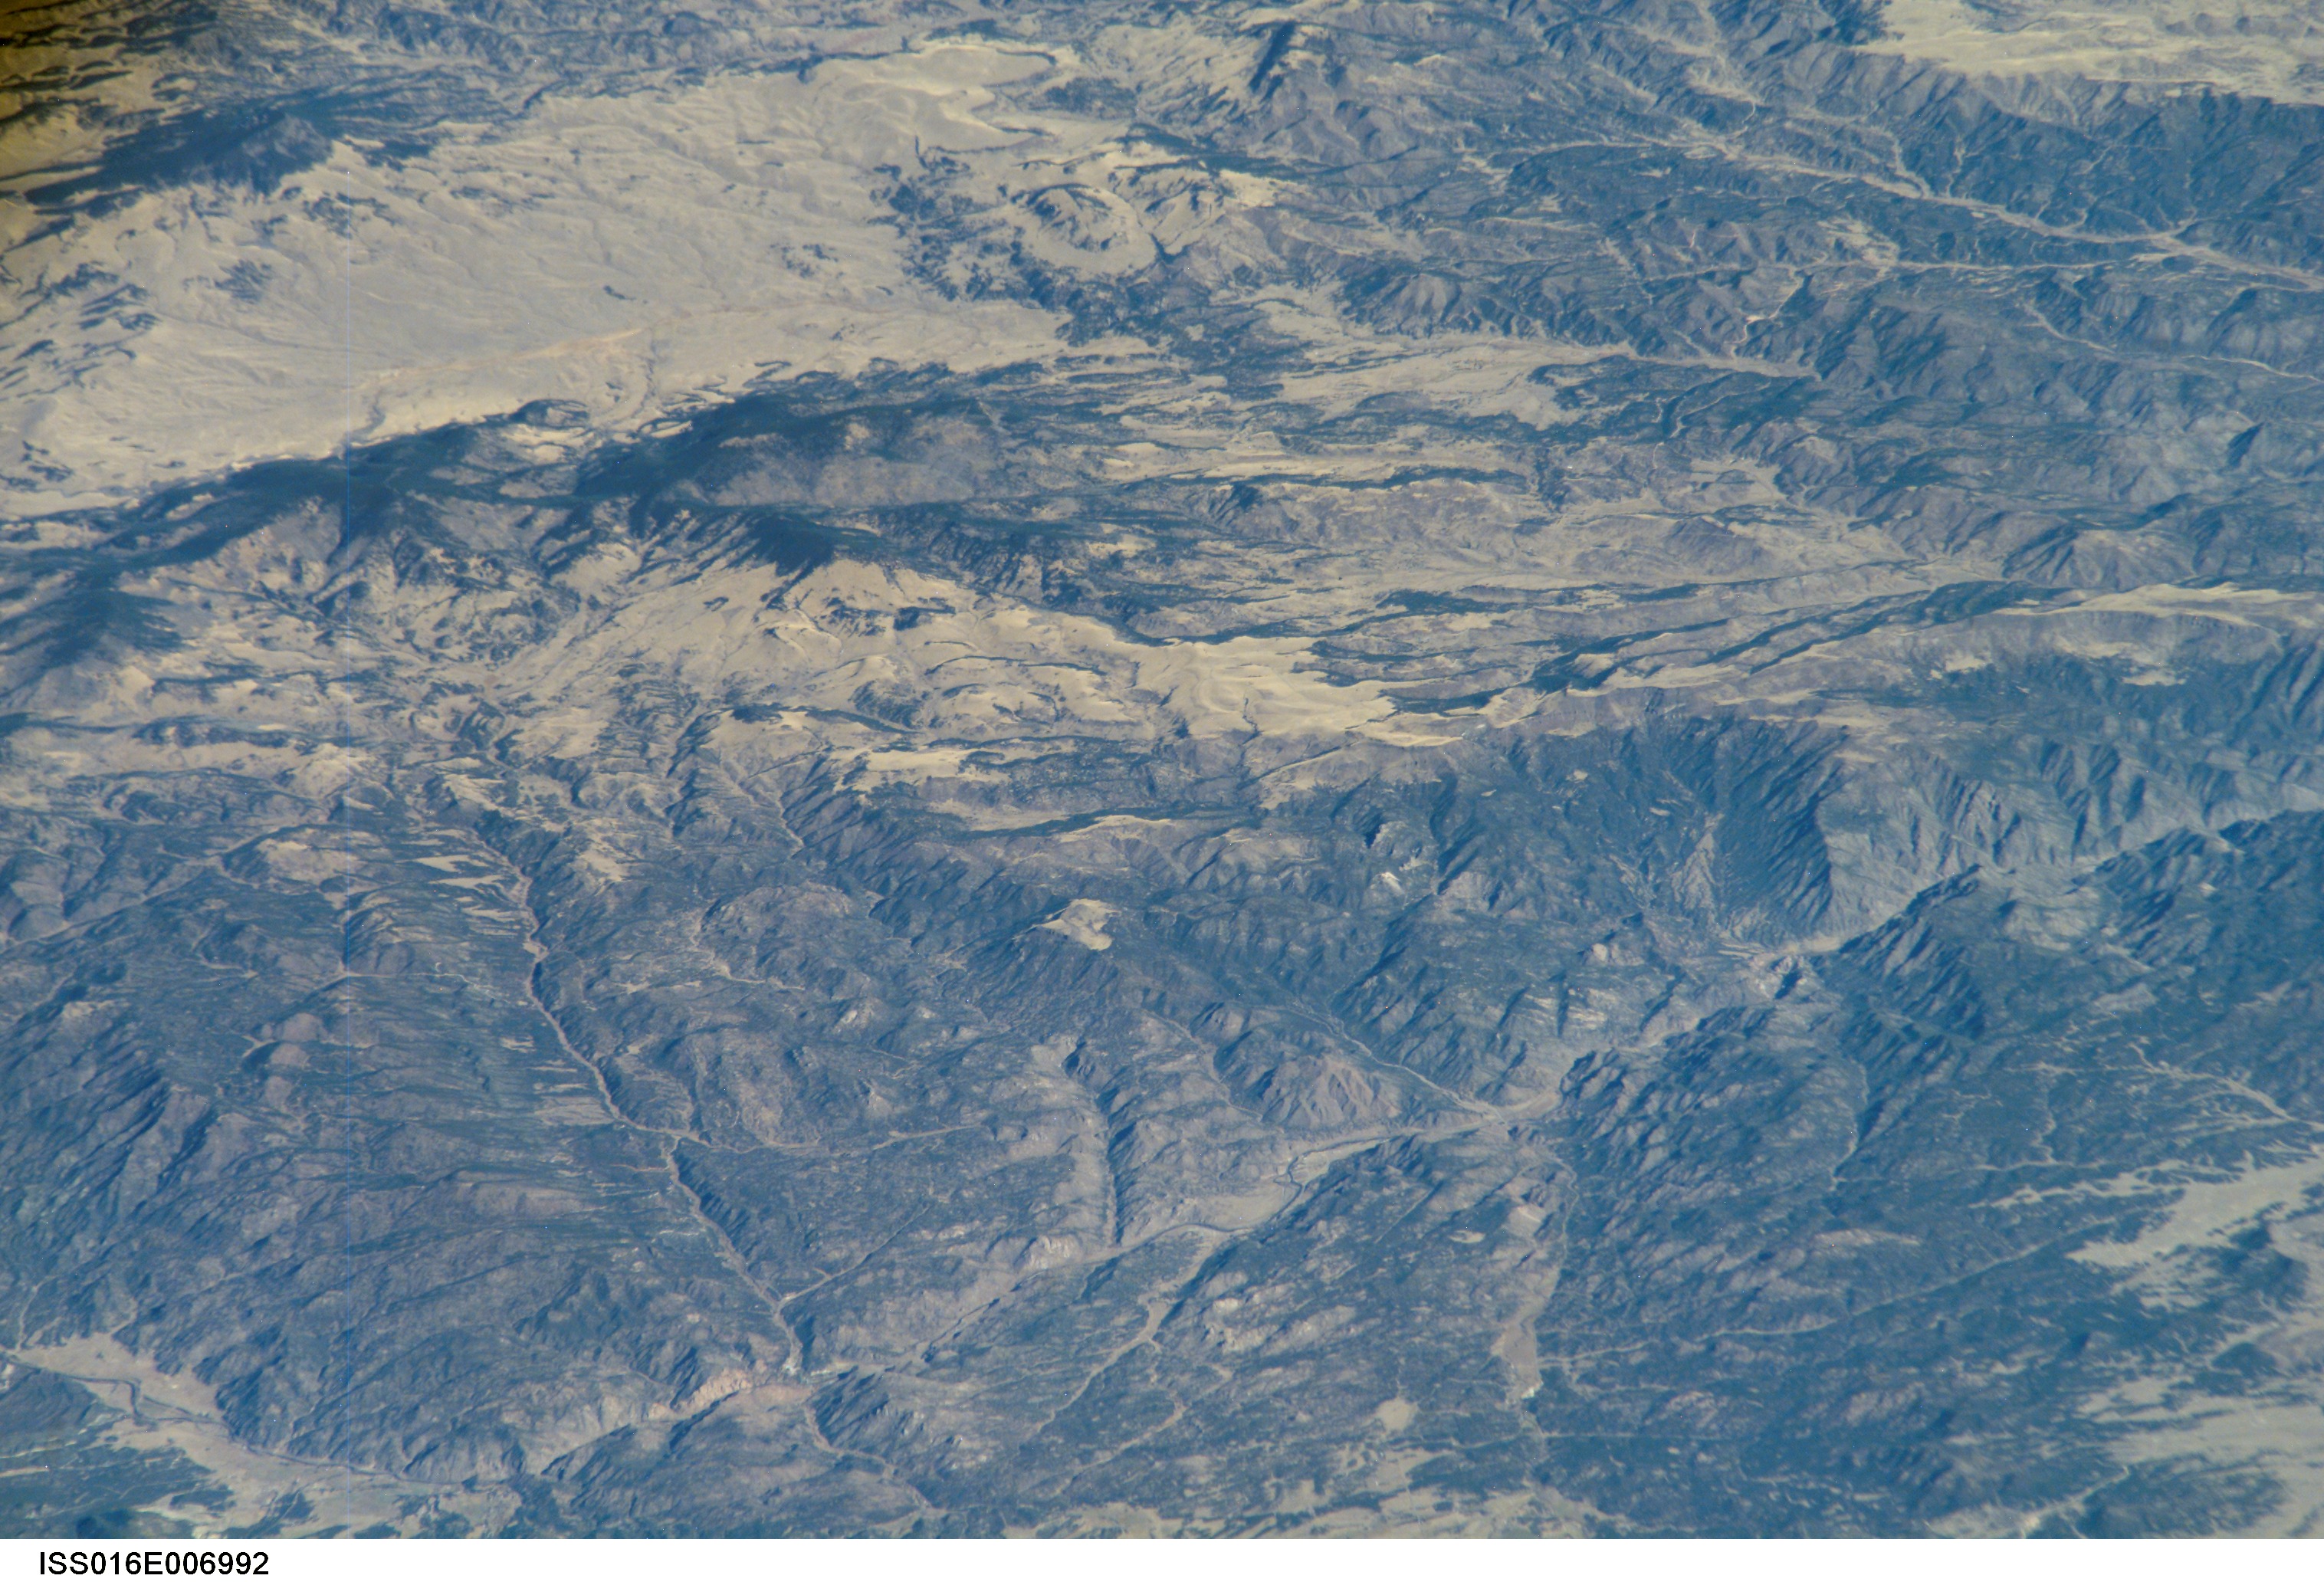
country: USA-COLORADO
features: PAN-ARKANSAS R., HILLSIDE AREA
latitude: 38.5
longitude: -105.6
